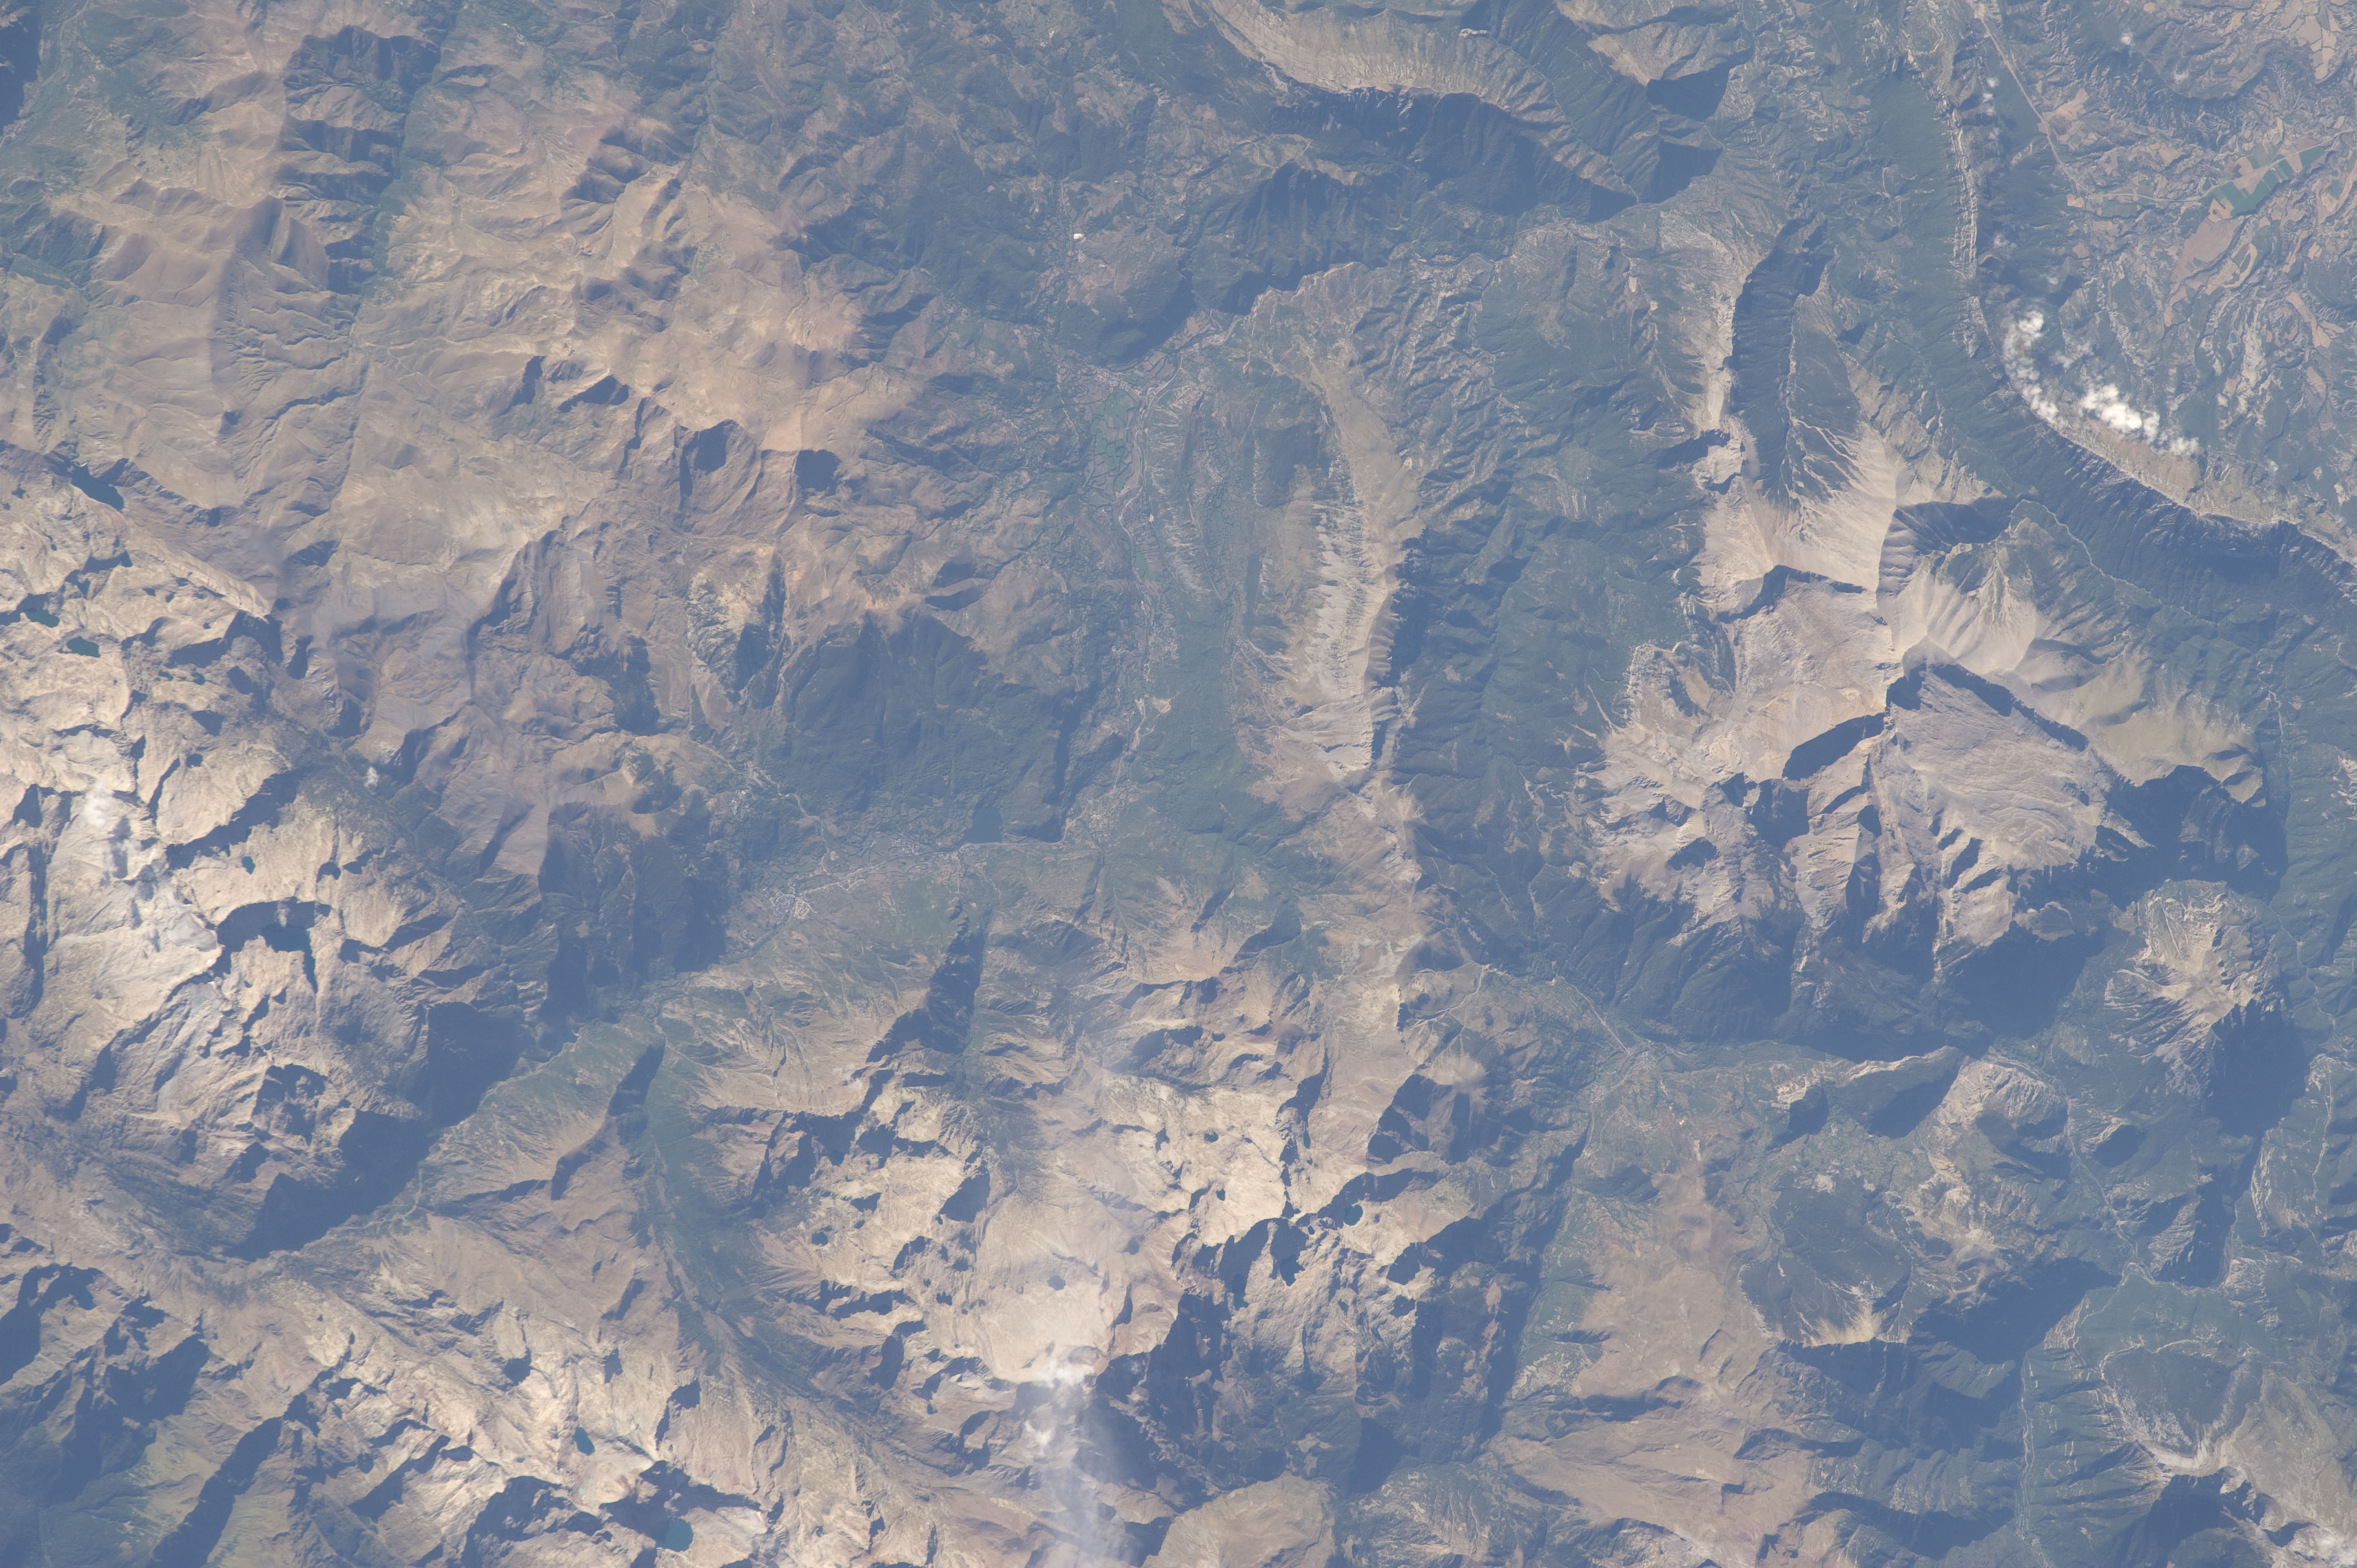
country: SPAIN
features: PYRENEES MTS., ESERA R., CAMPO
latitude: 42.5
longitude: 0.4
